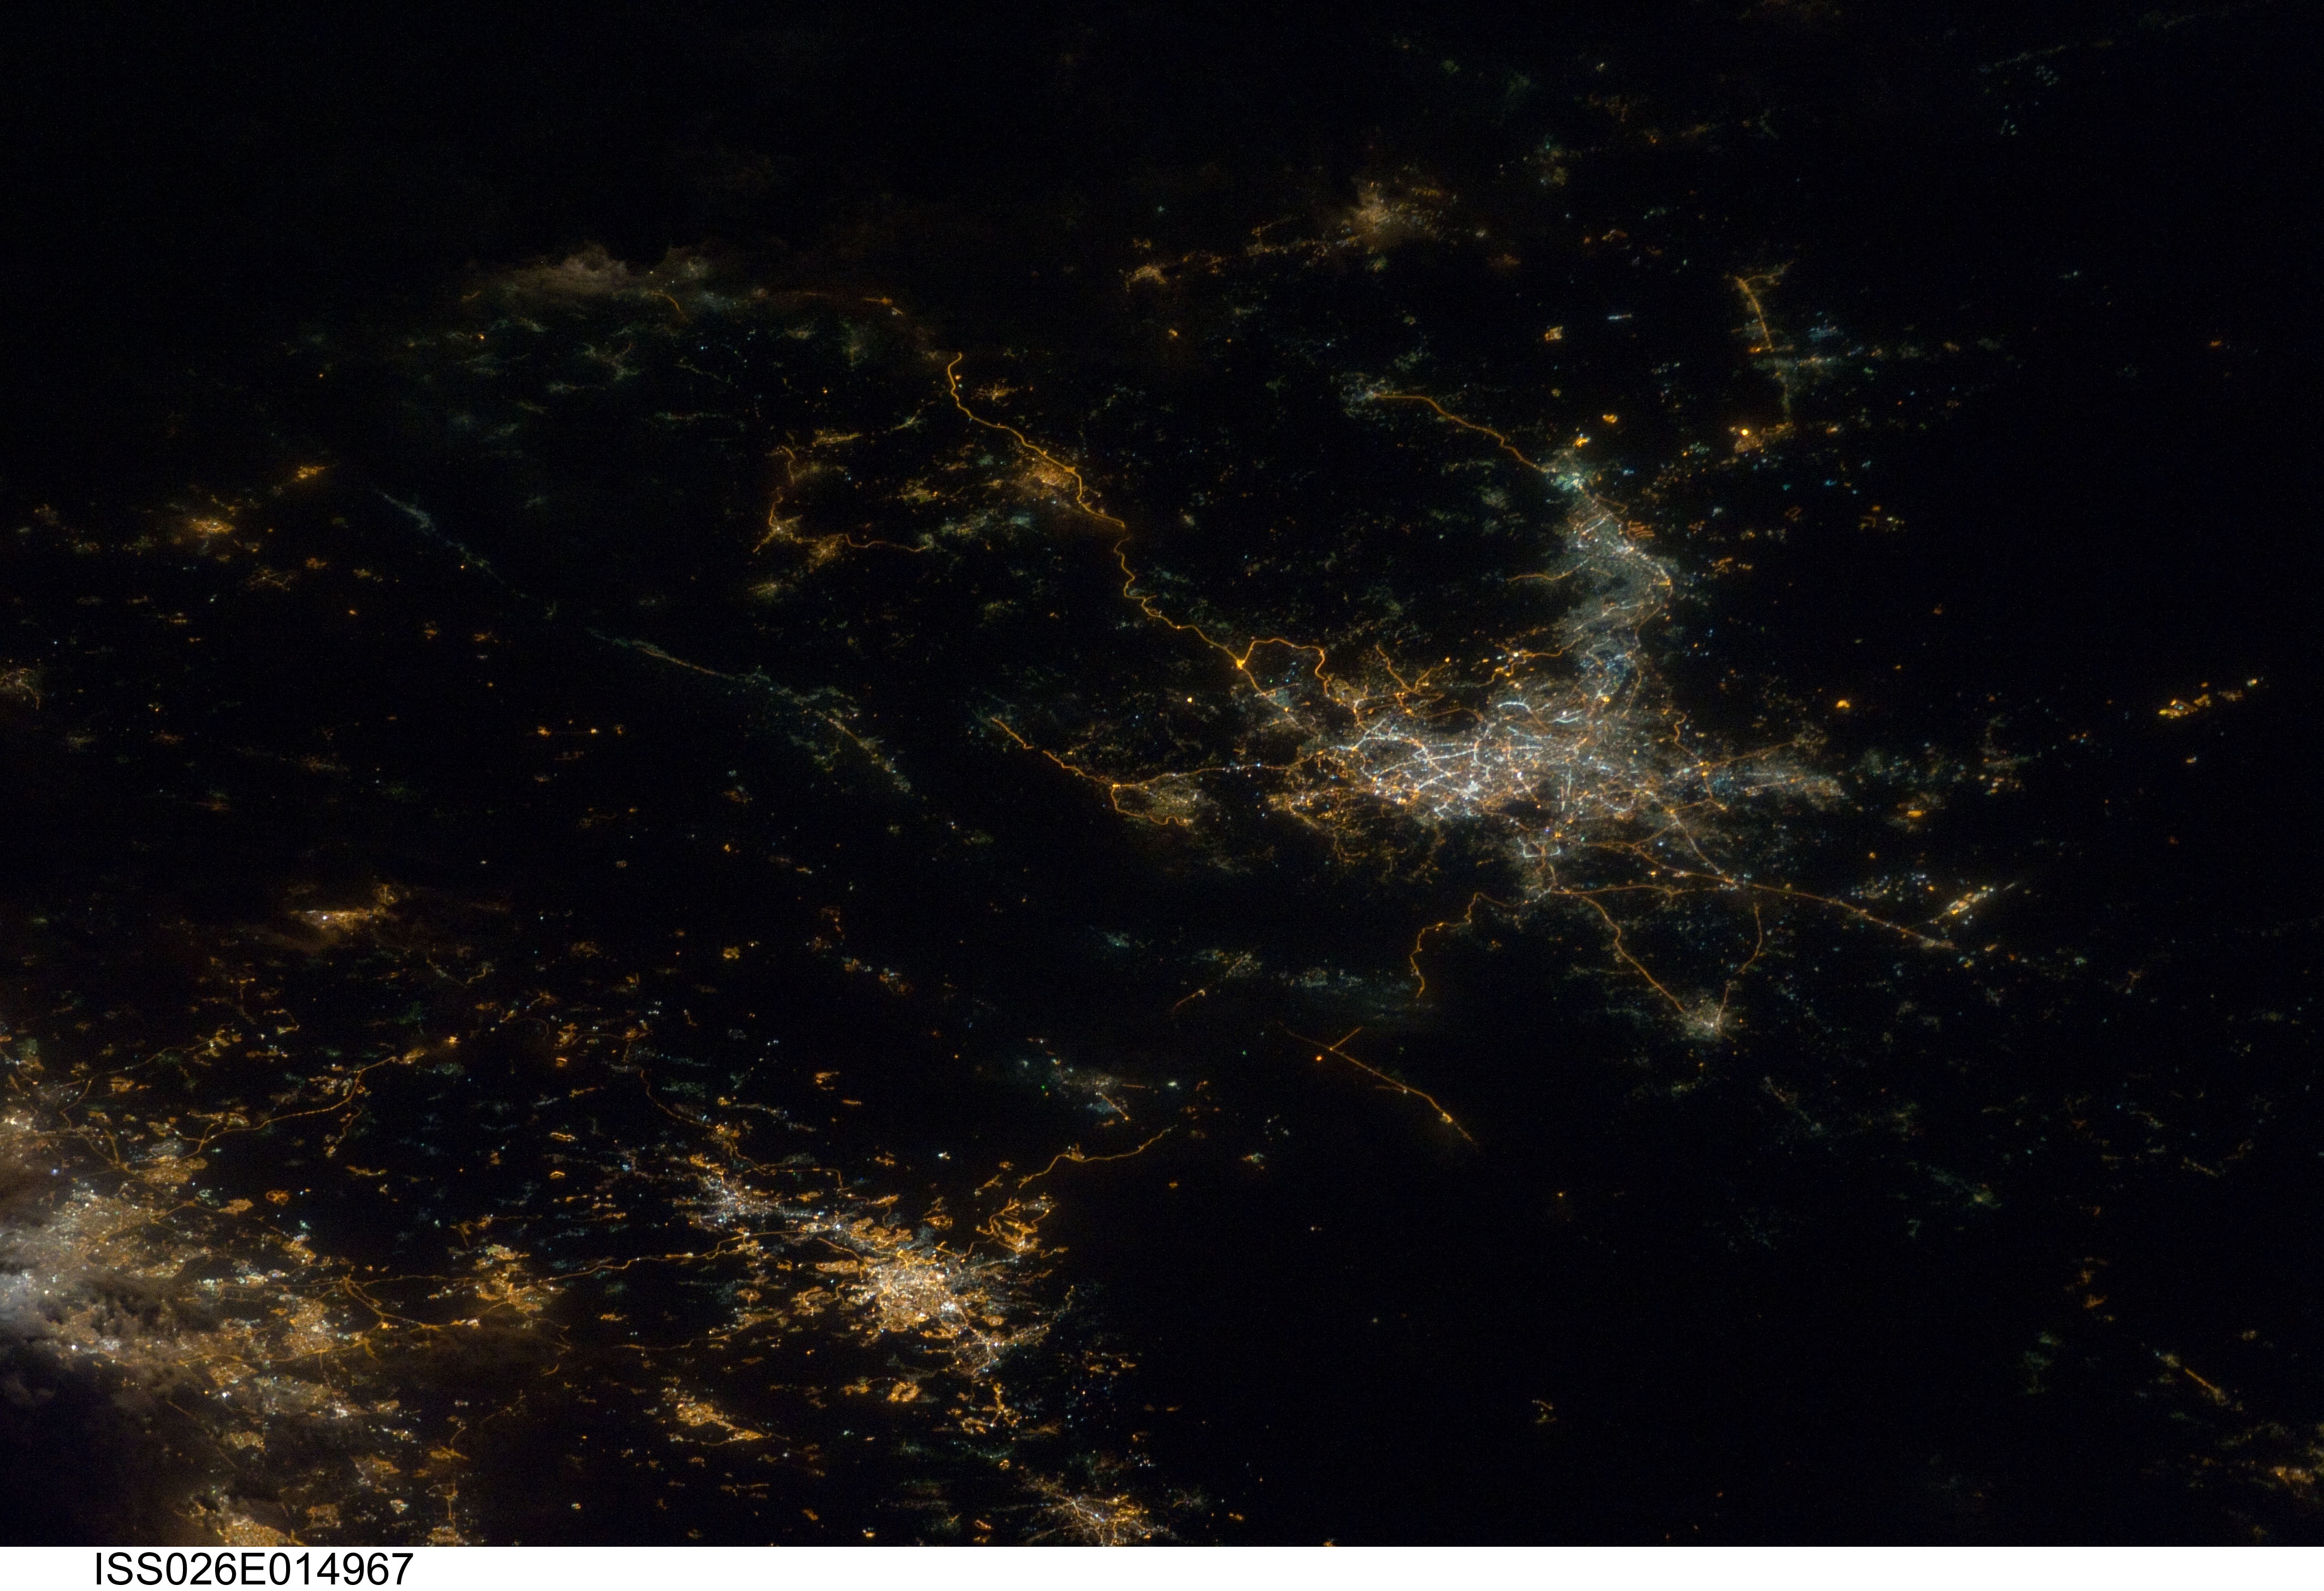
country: JORDAN
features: AMMAN-JERUSALEM-TEL AVIV REGION AT NIGHT
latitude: 32.1
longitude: 35.7
